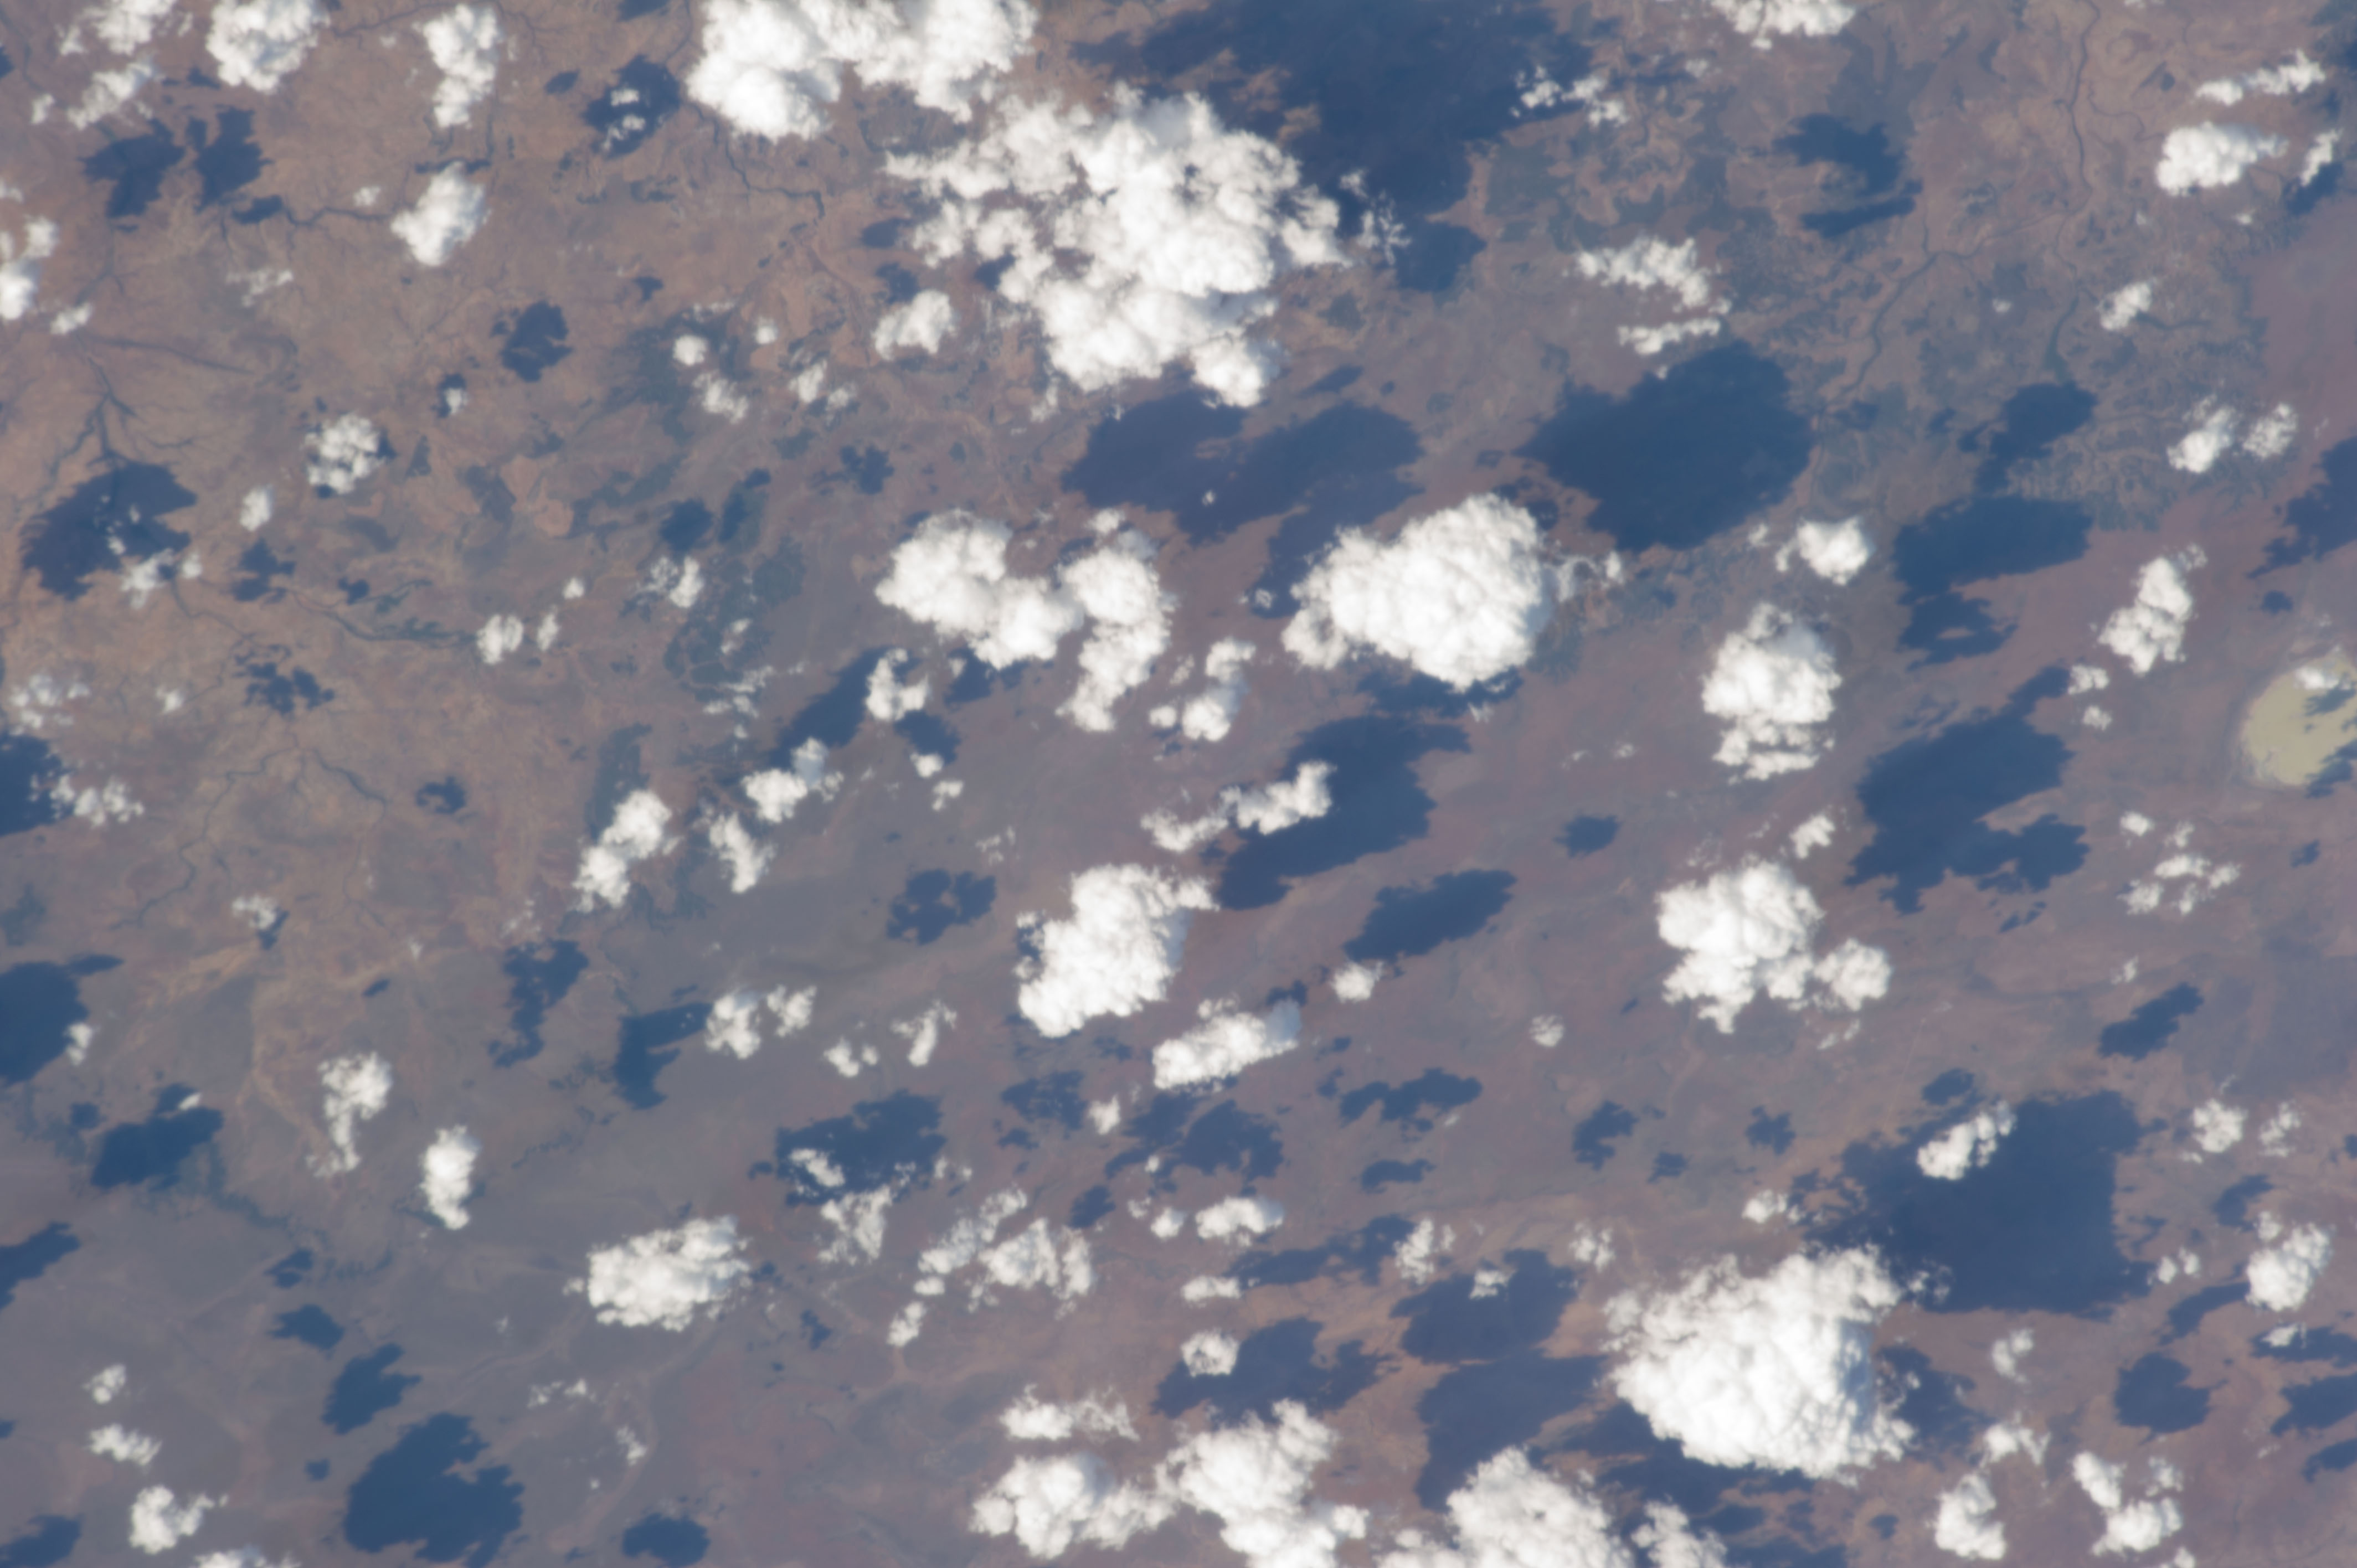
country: AUSTRALIA-NT
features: DESERT
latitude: -17.4
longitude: 136.9
